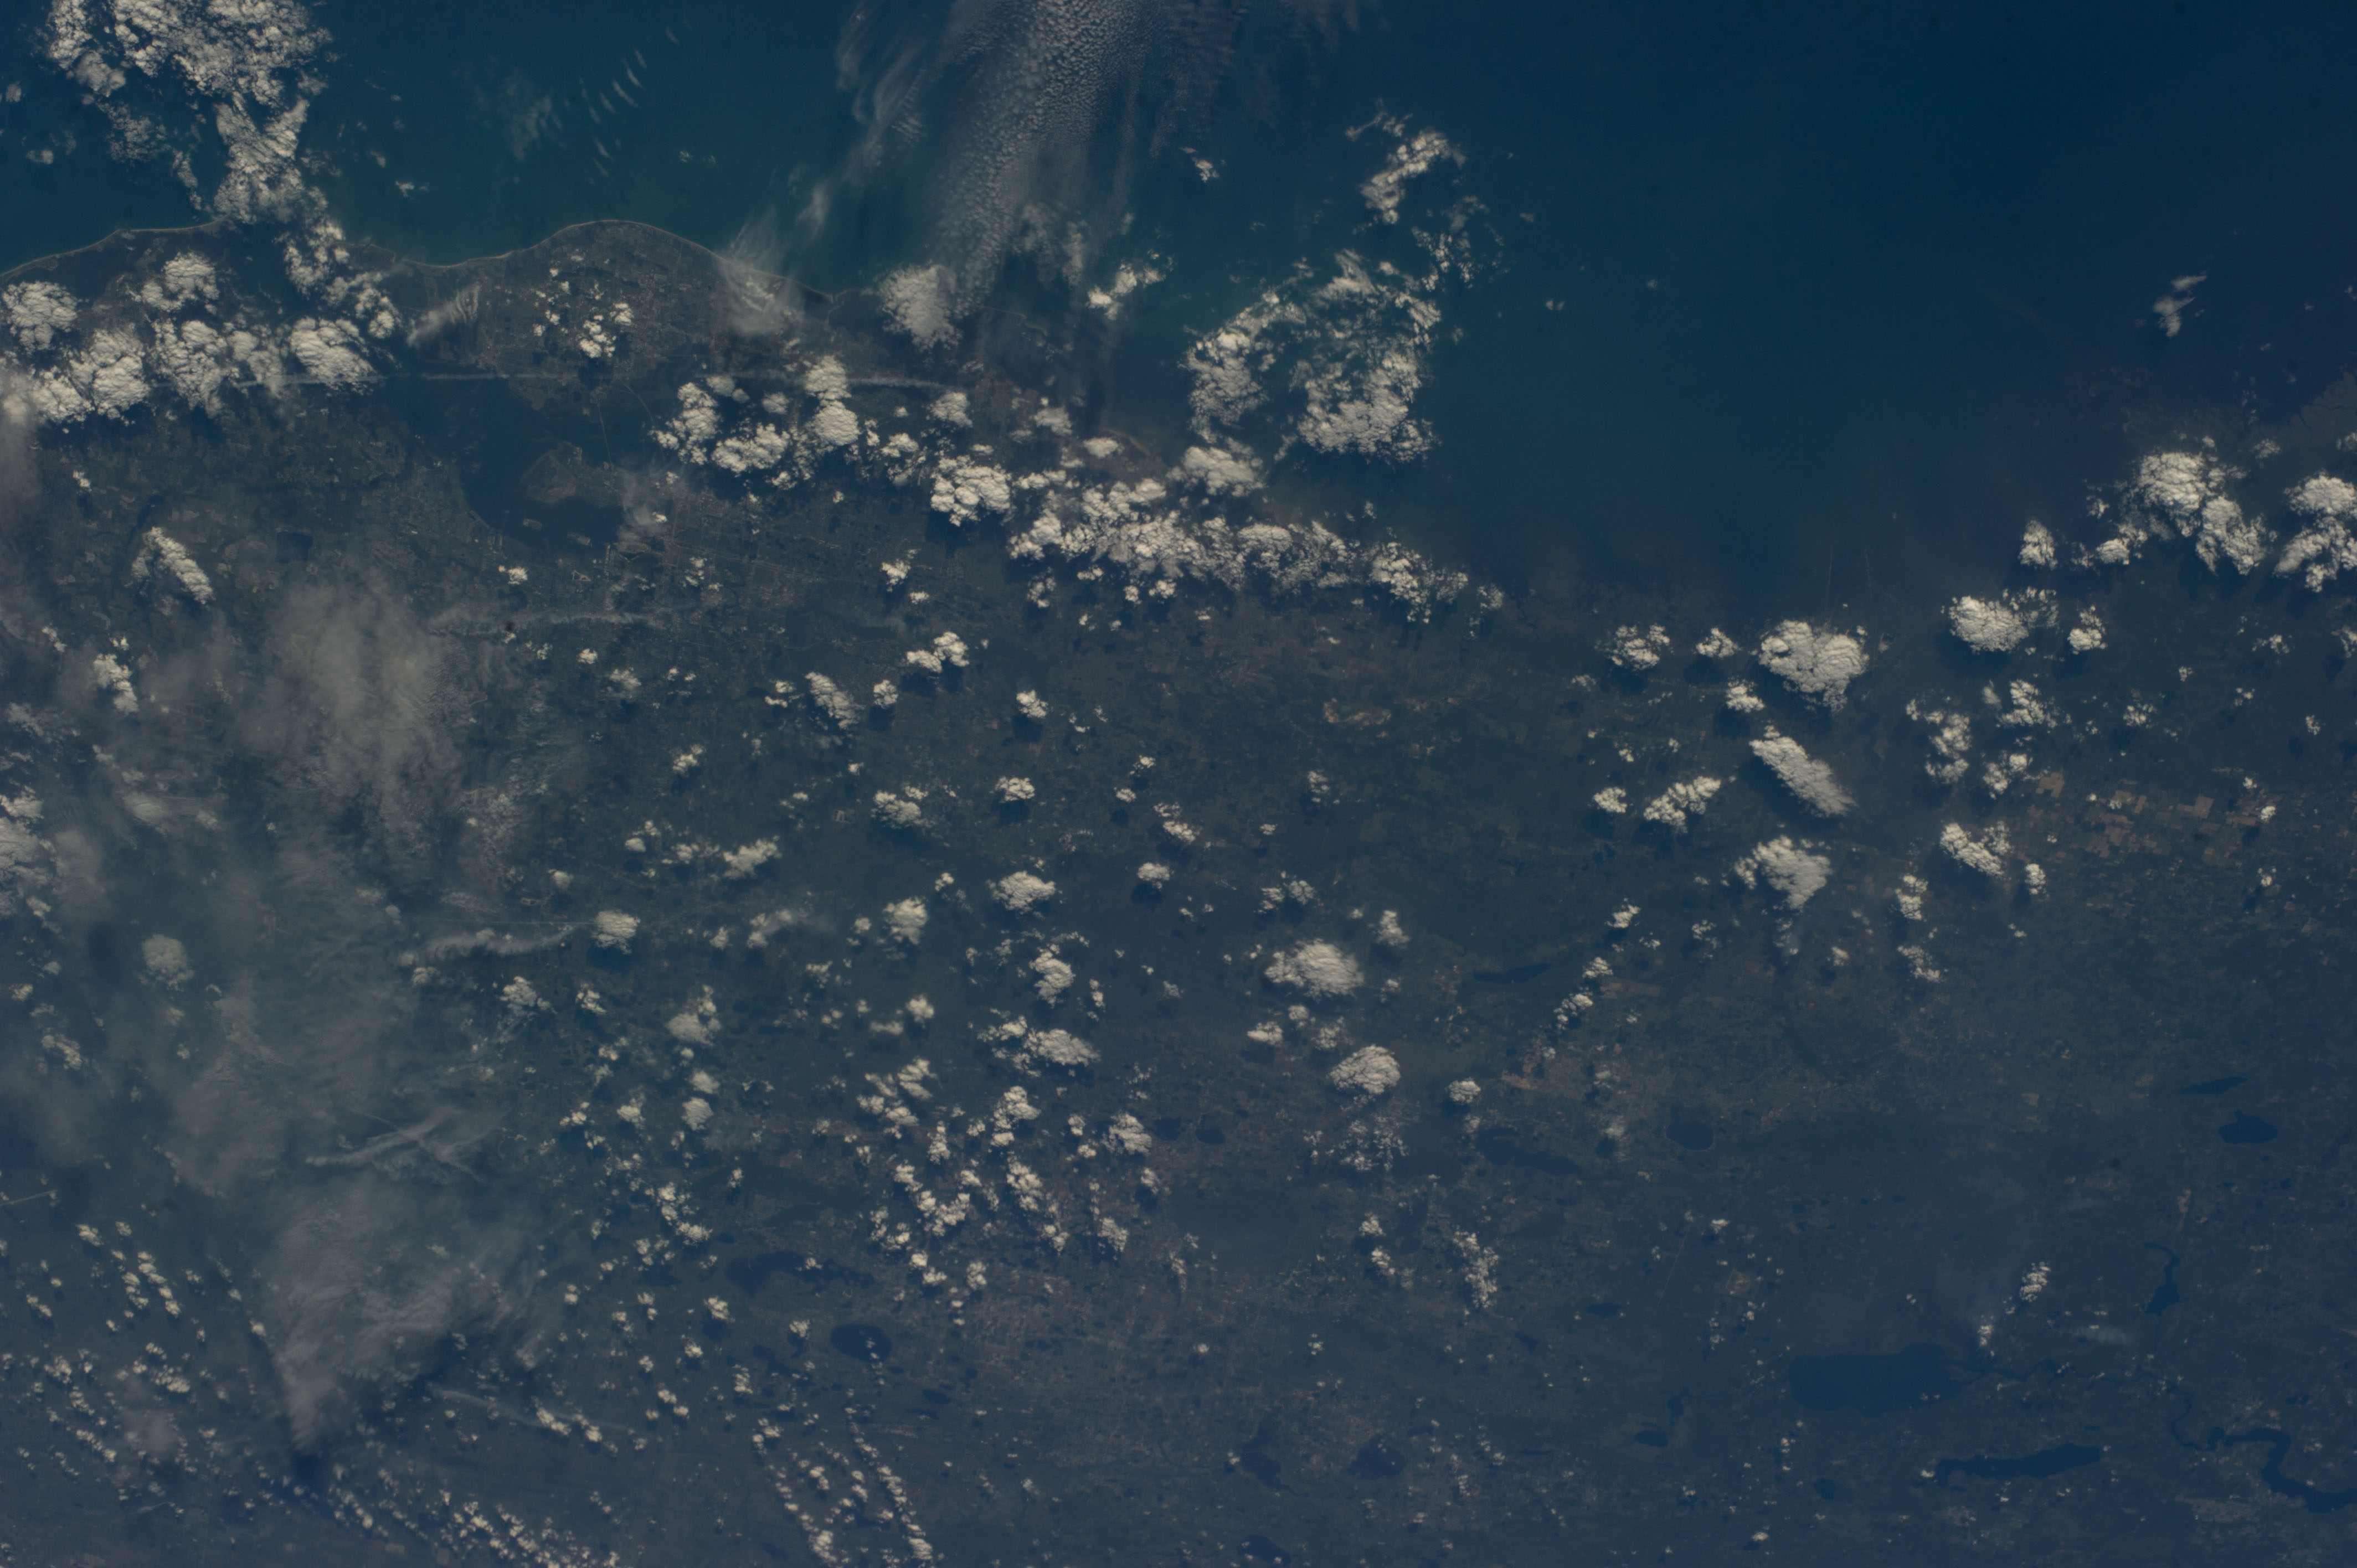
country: USA-FLORIDA
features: TAMPA BAY, BRANDON CITY, TAMPA CITY, COASTLINE
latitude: 28.5
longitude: -82.4
